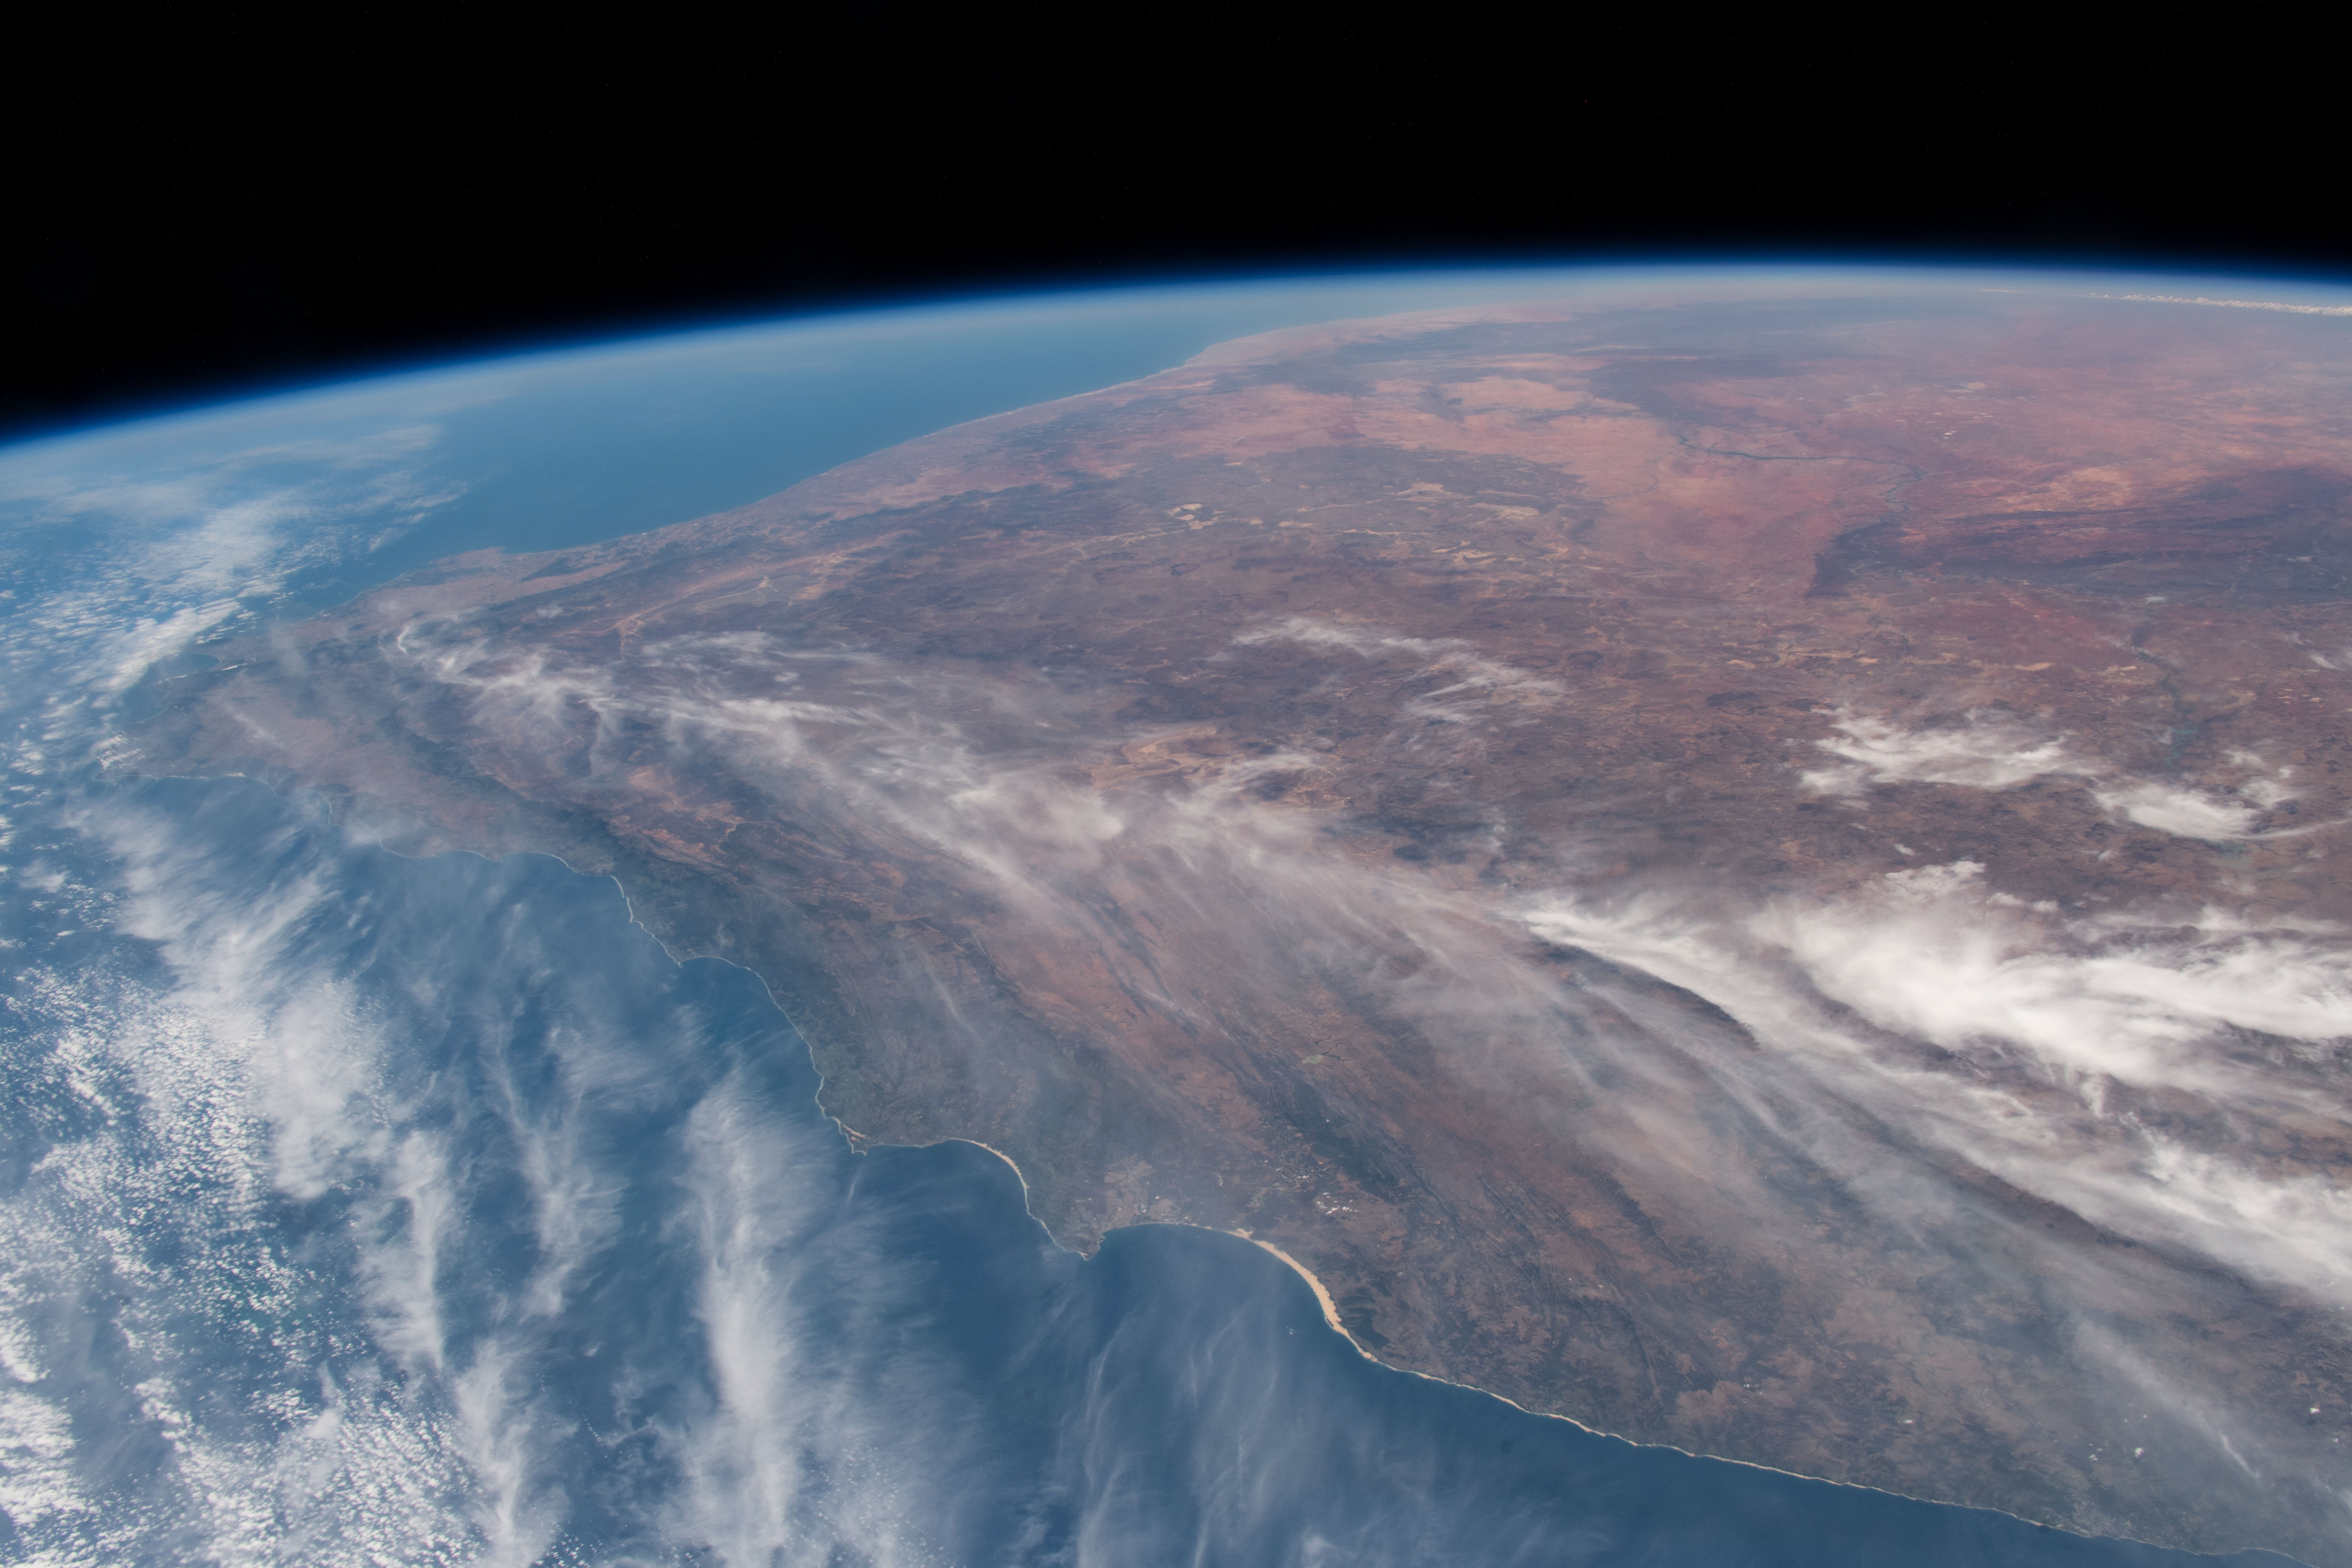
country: REPUBLIC SOUTH AFRICA
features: SOUTH AFRICA, WESTERN CAPE
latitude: -33.5
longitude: 23.0
